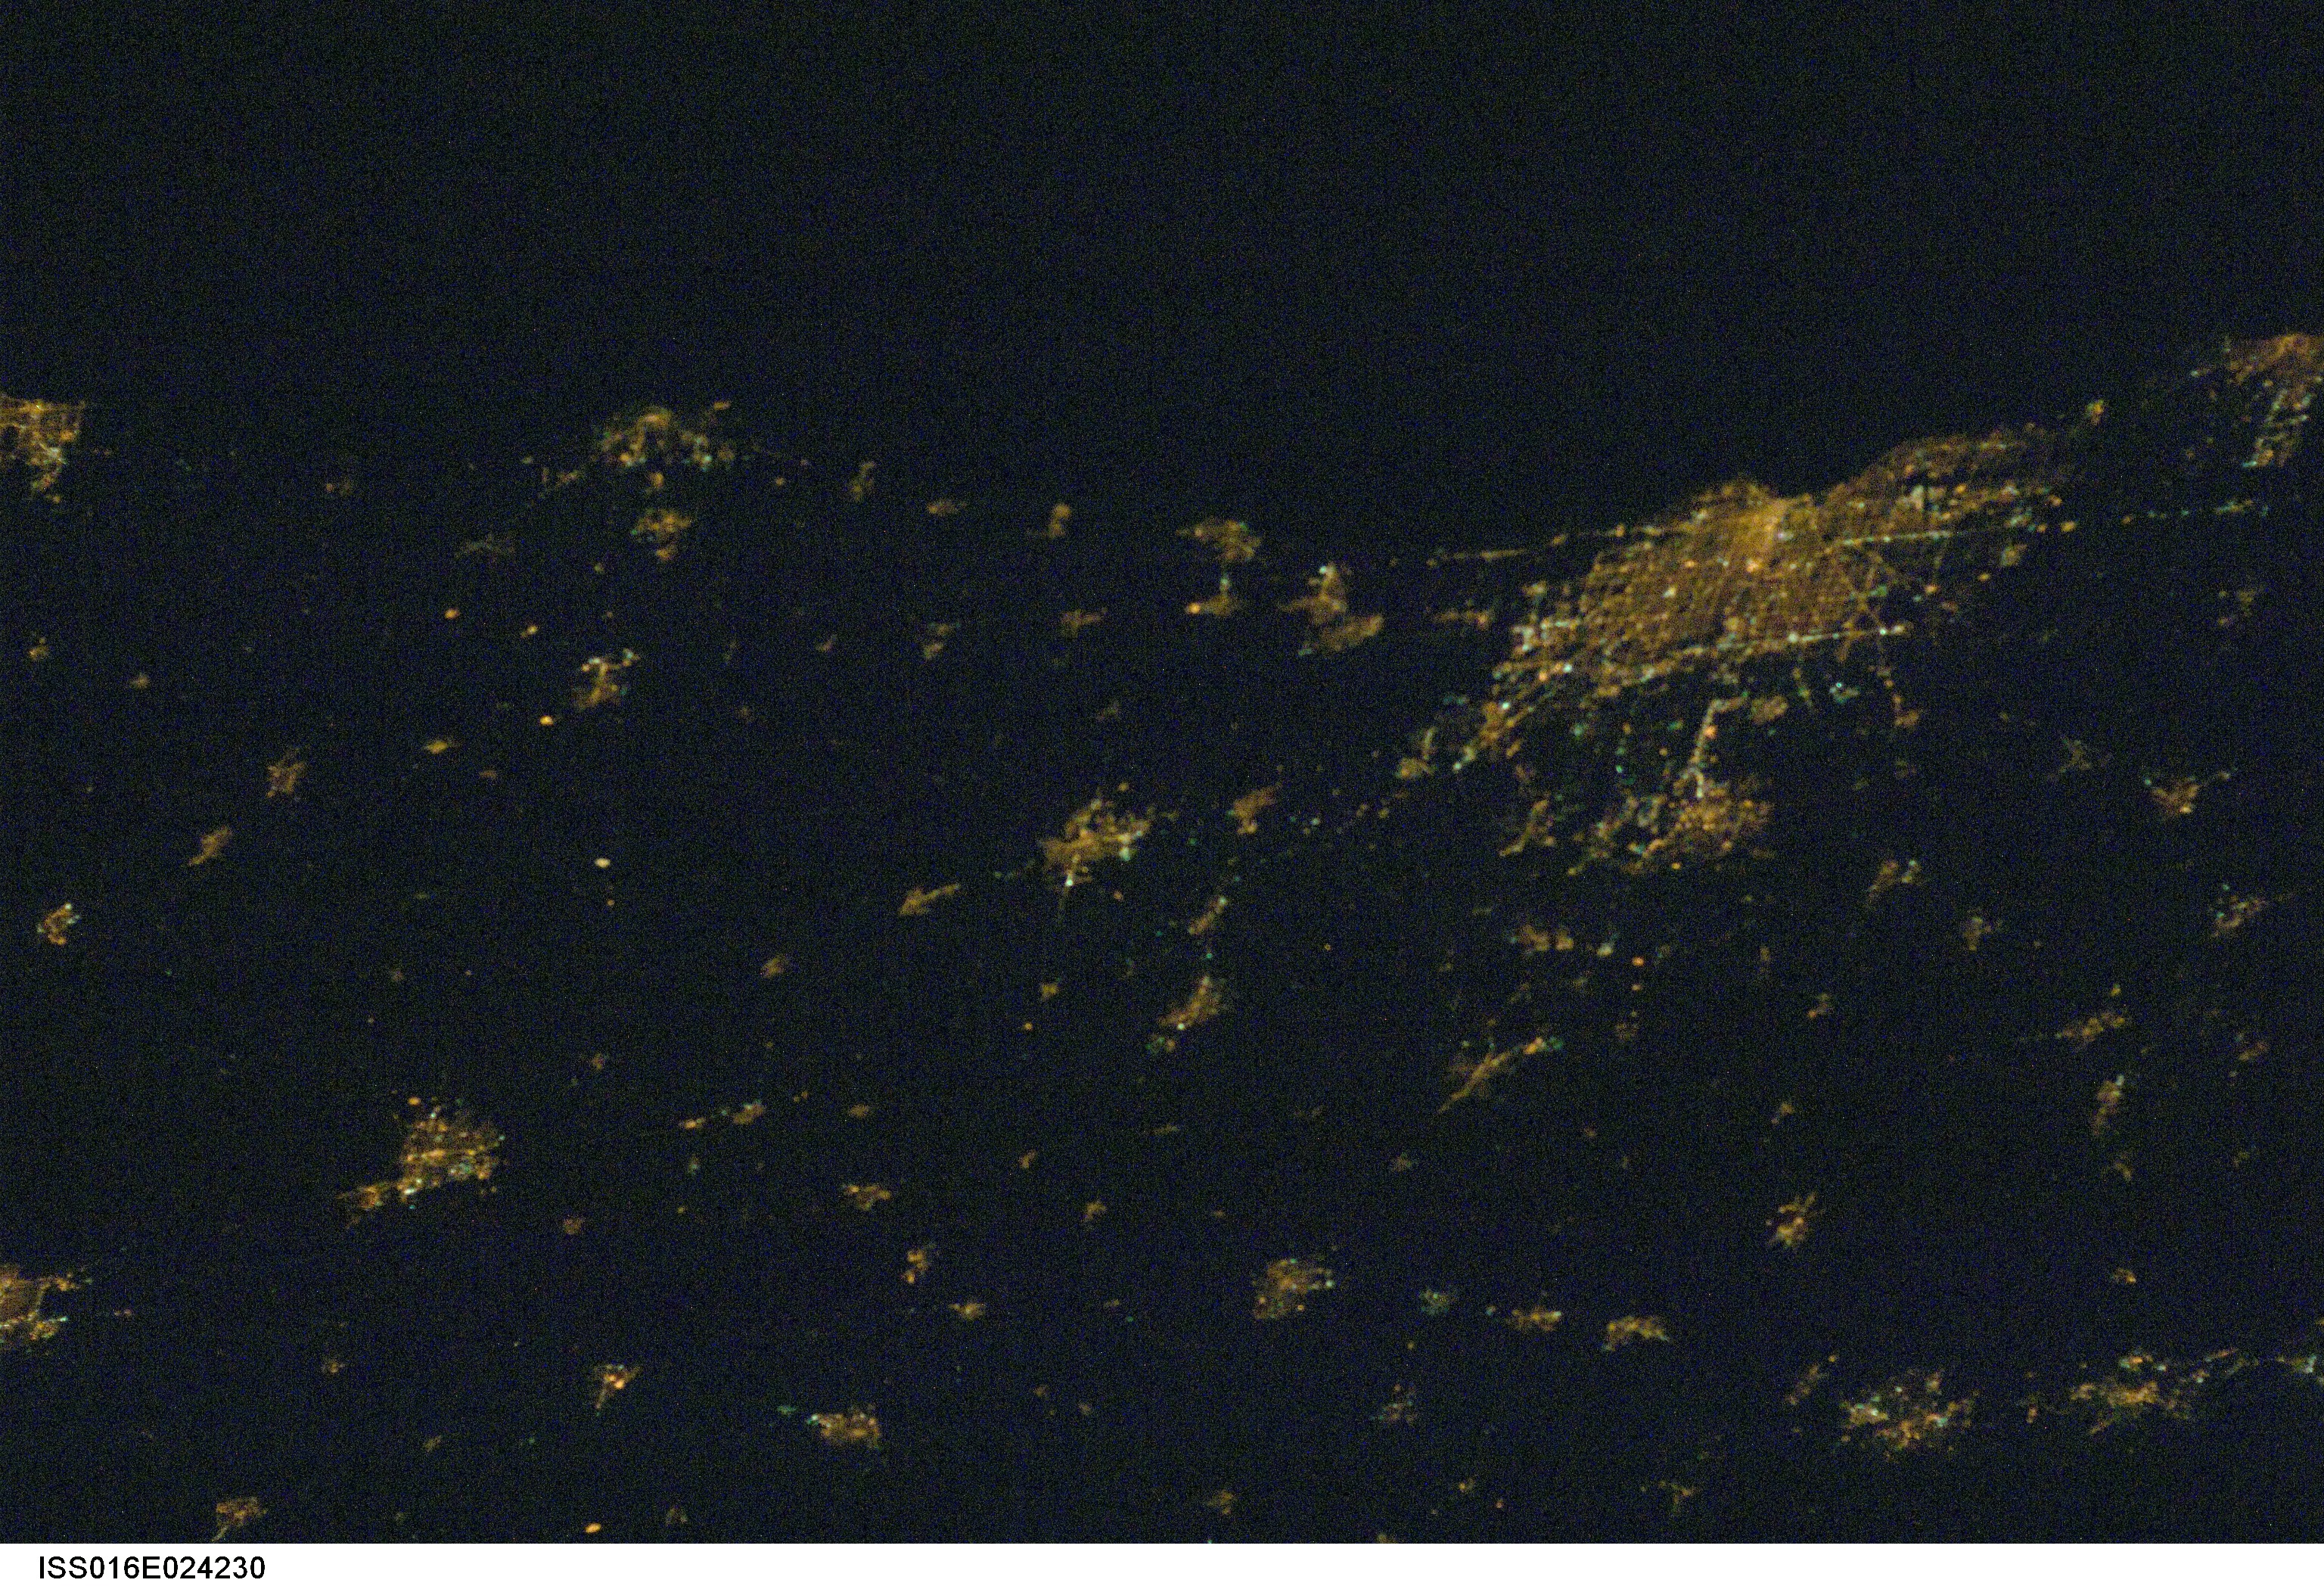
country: USA-WISCONSIN
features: MILWAUKEE AREA AT NIGHT
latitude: 43.5
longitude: -88.0
